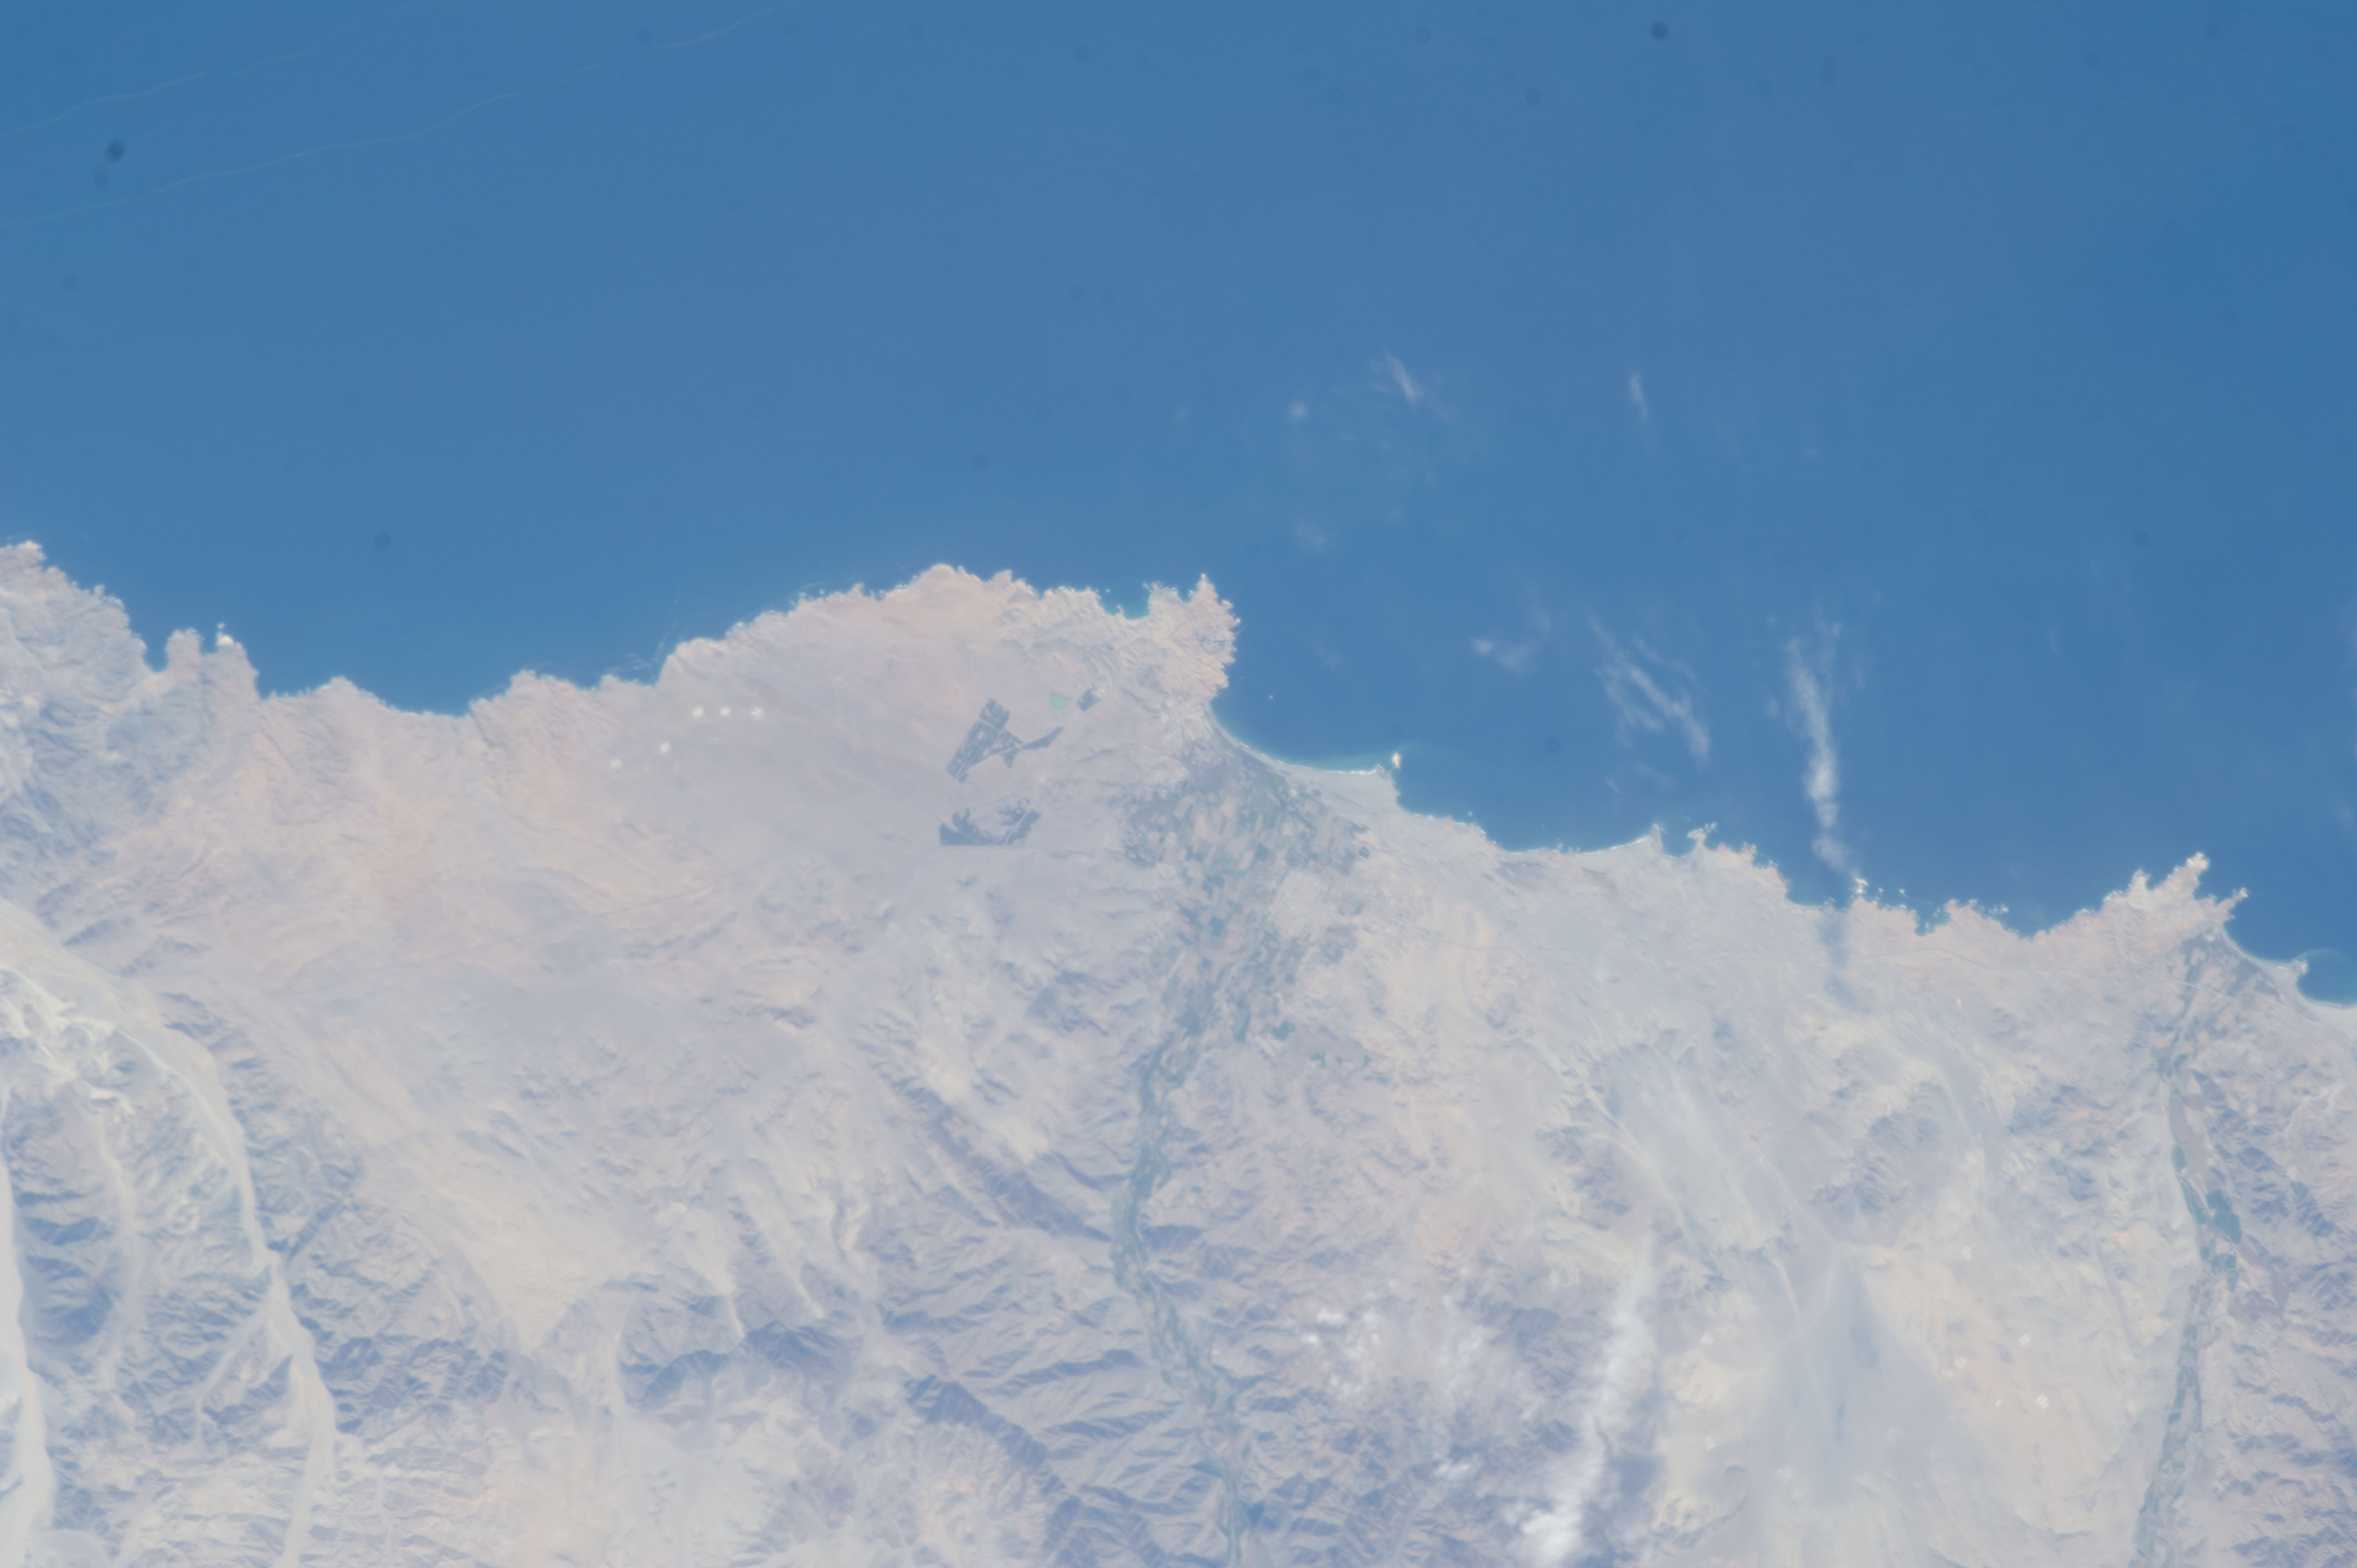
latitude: -10.0
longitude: -78.1
